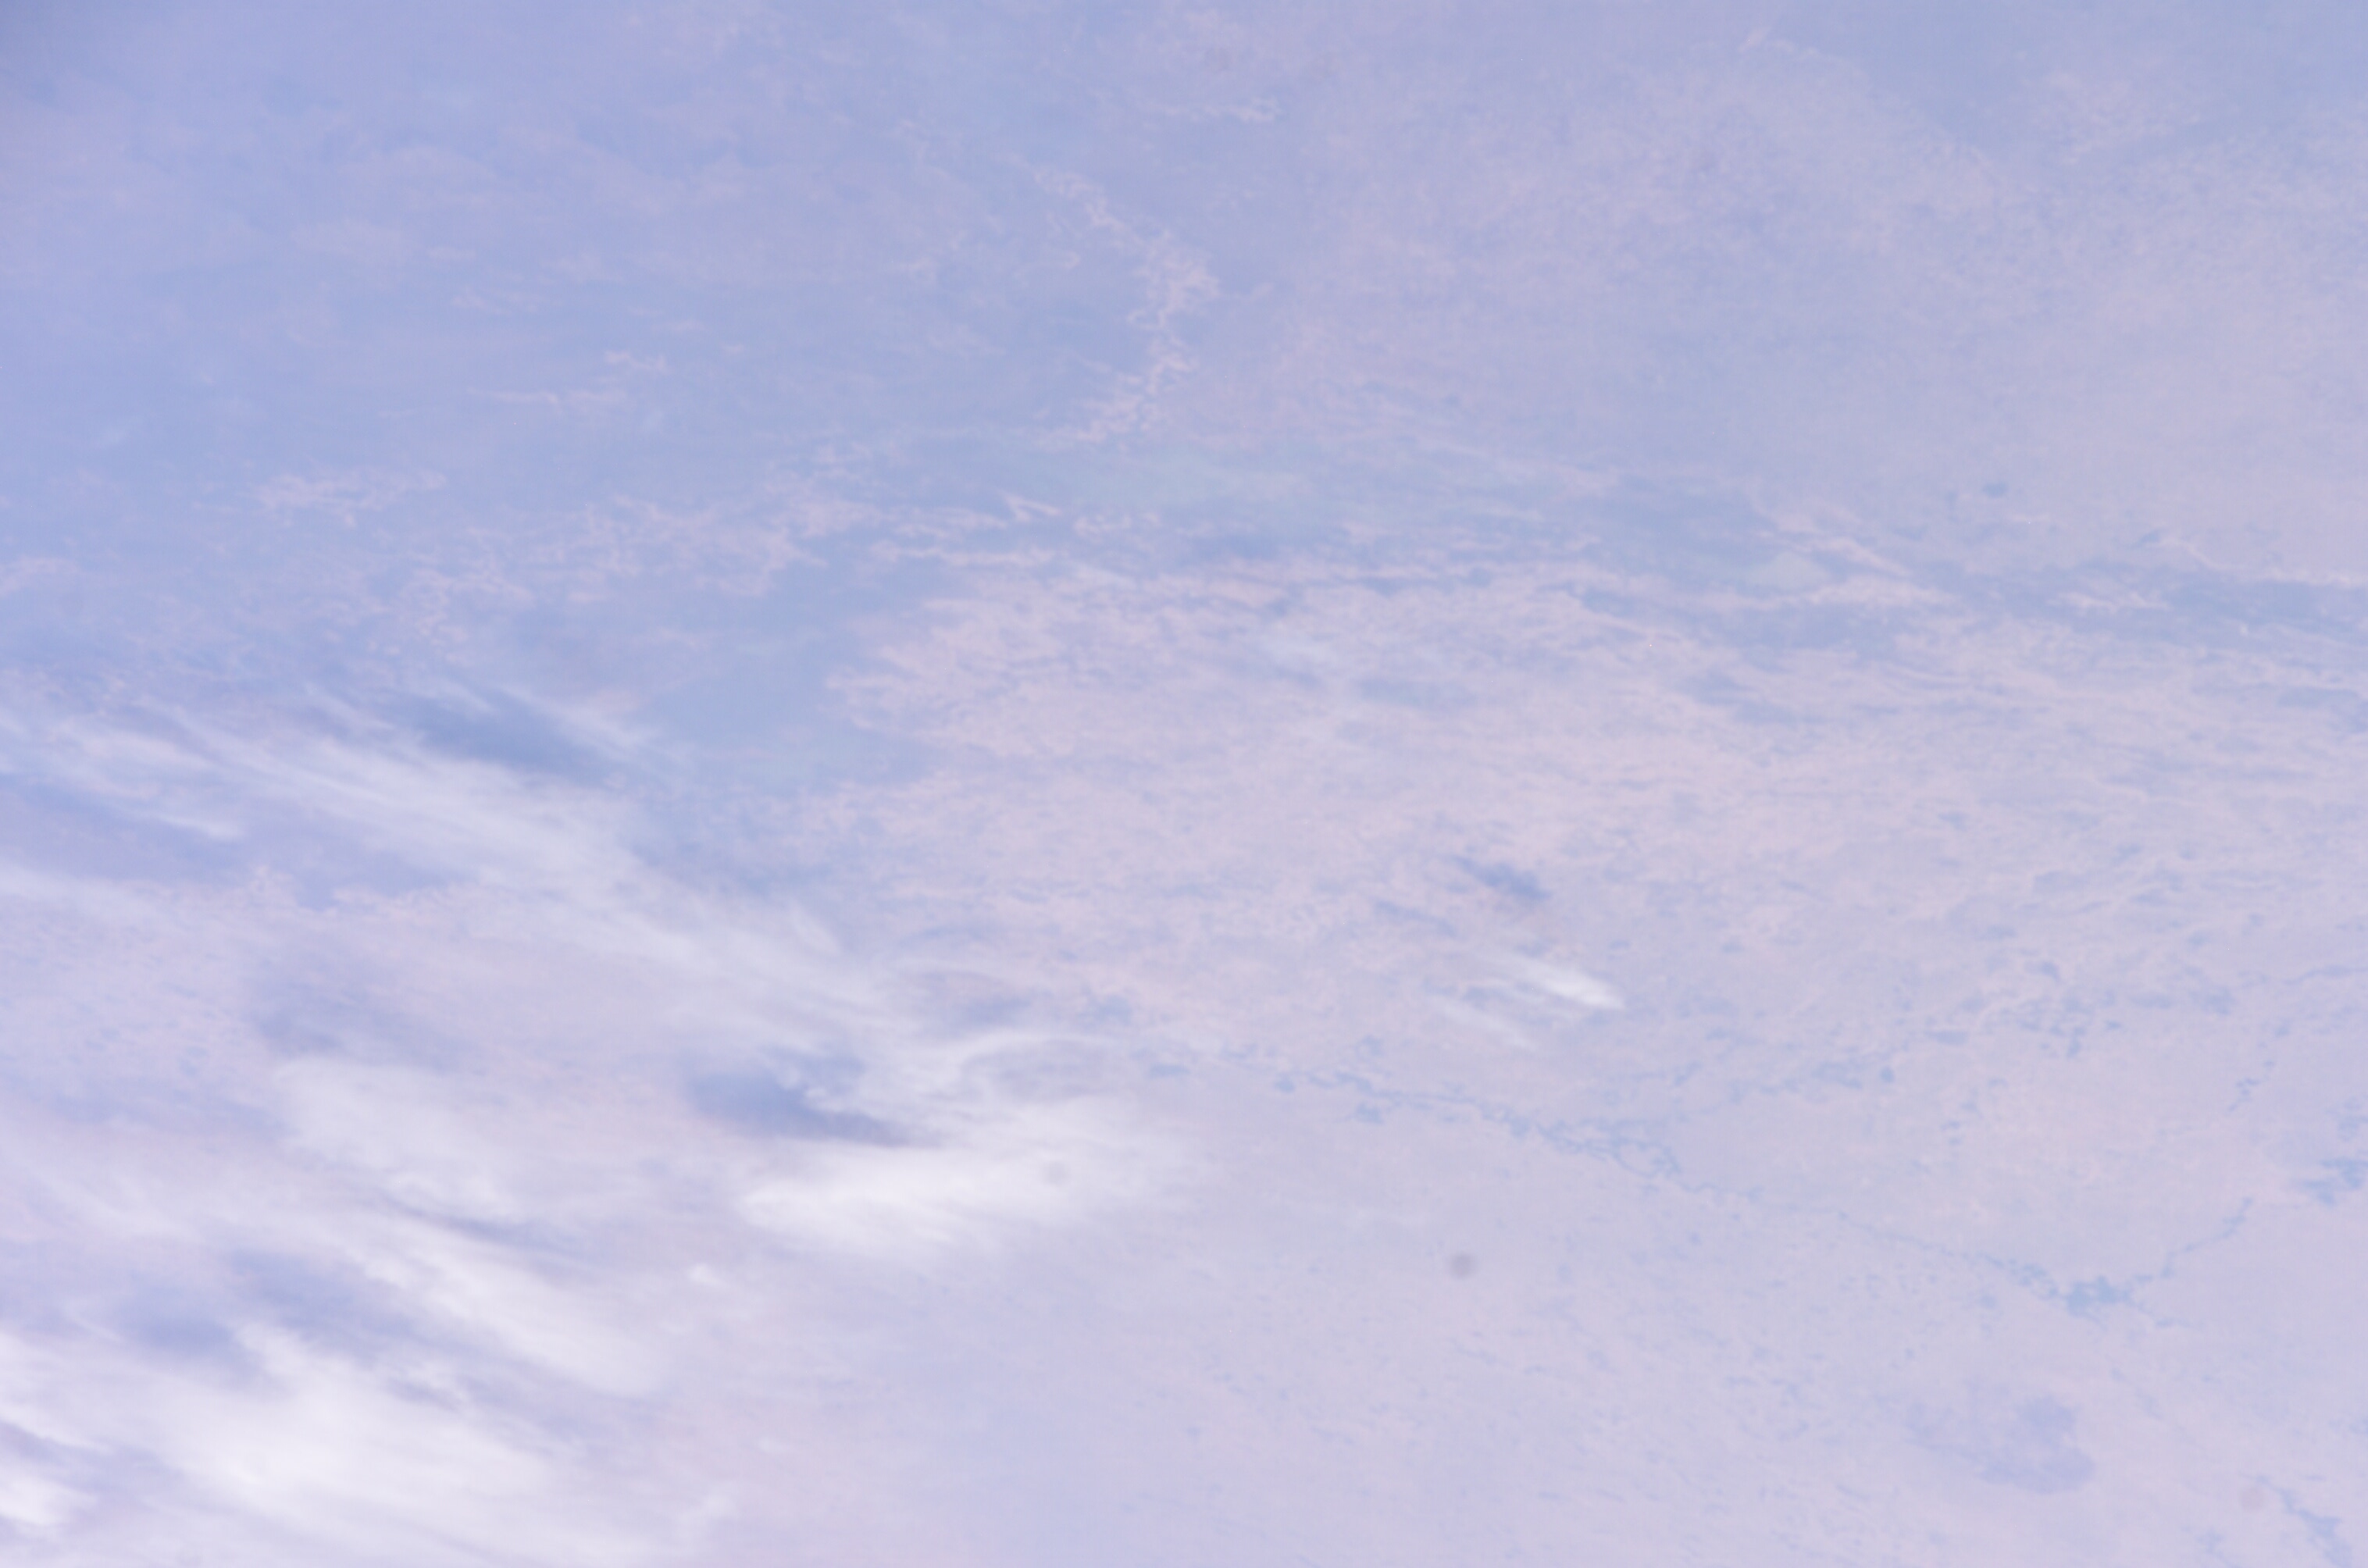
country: SUDAN
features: WADI IBRAH FAN, BAHR AL ARAB
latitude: 10.5
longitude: 25.5
